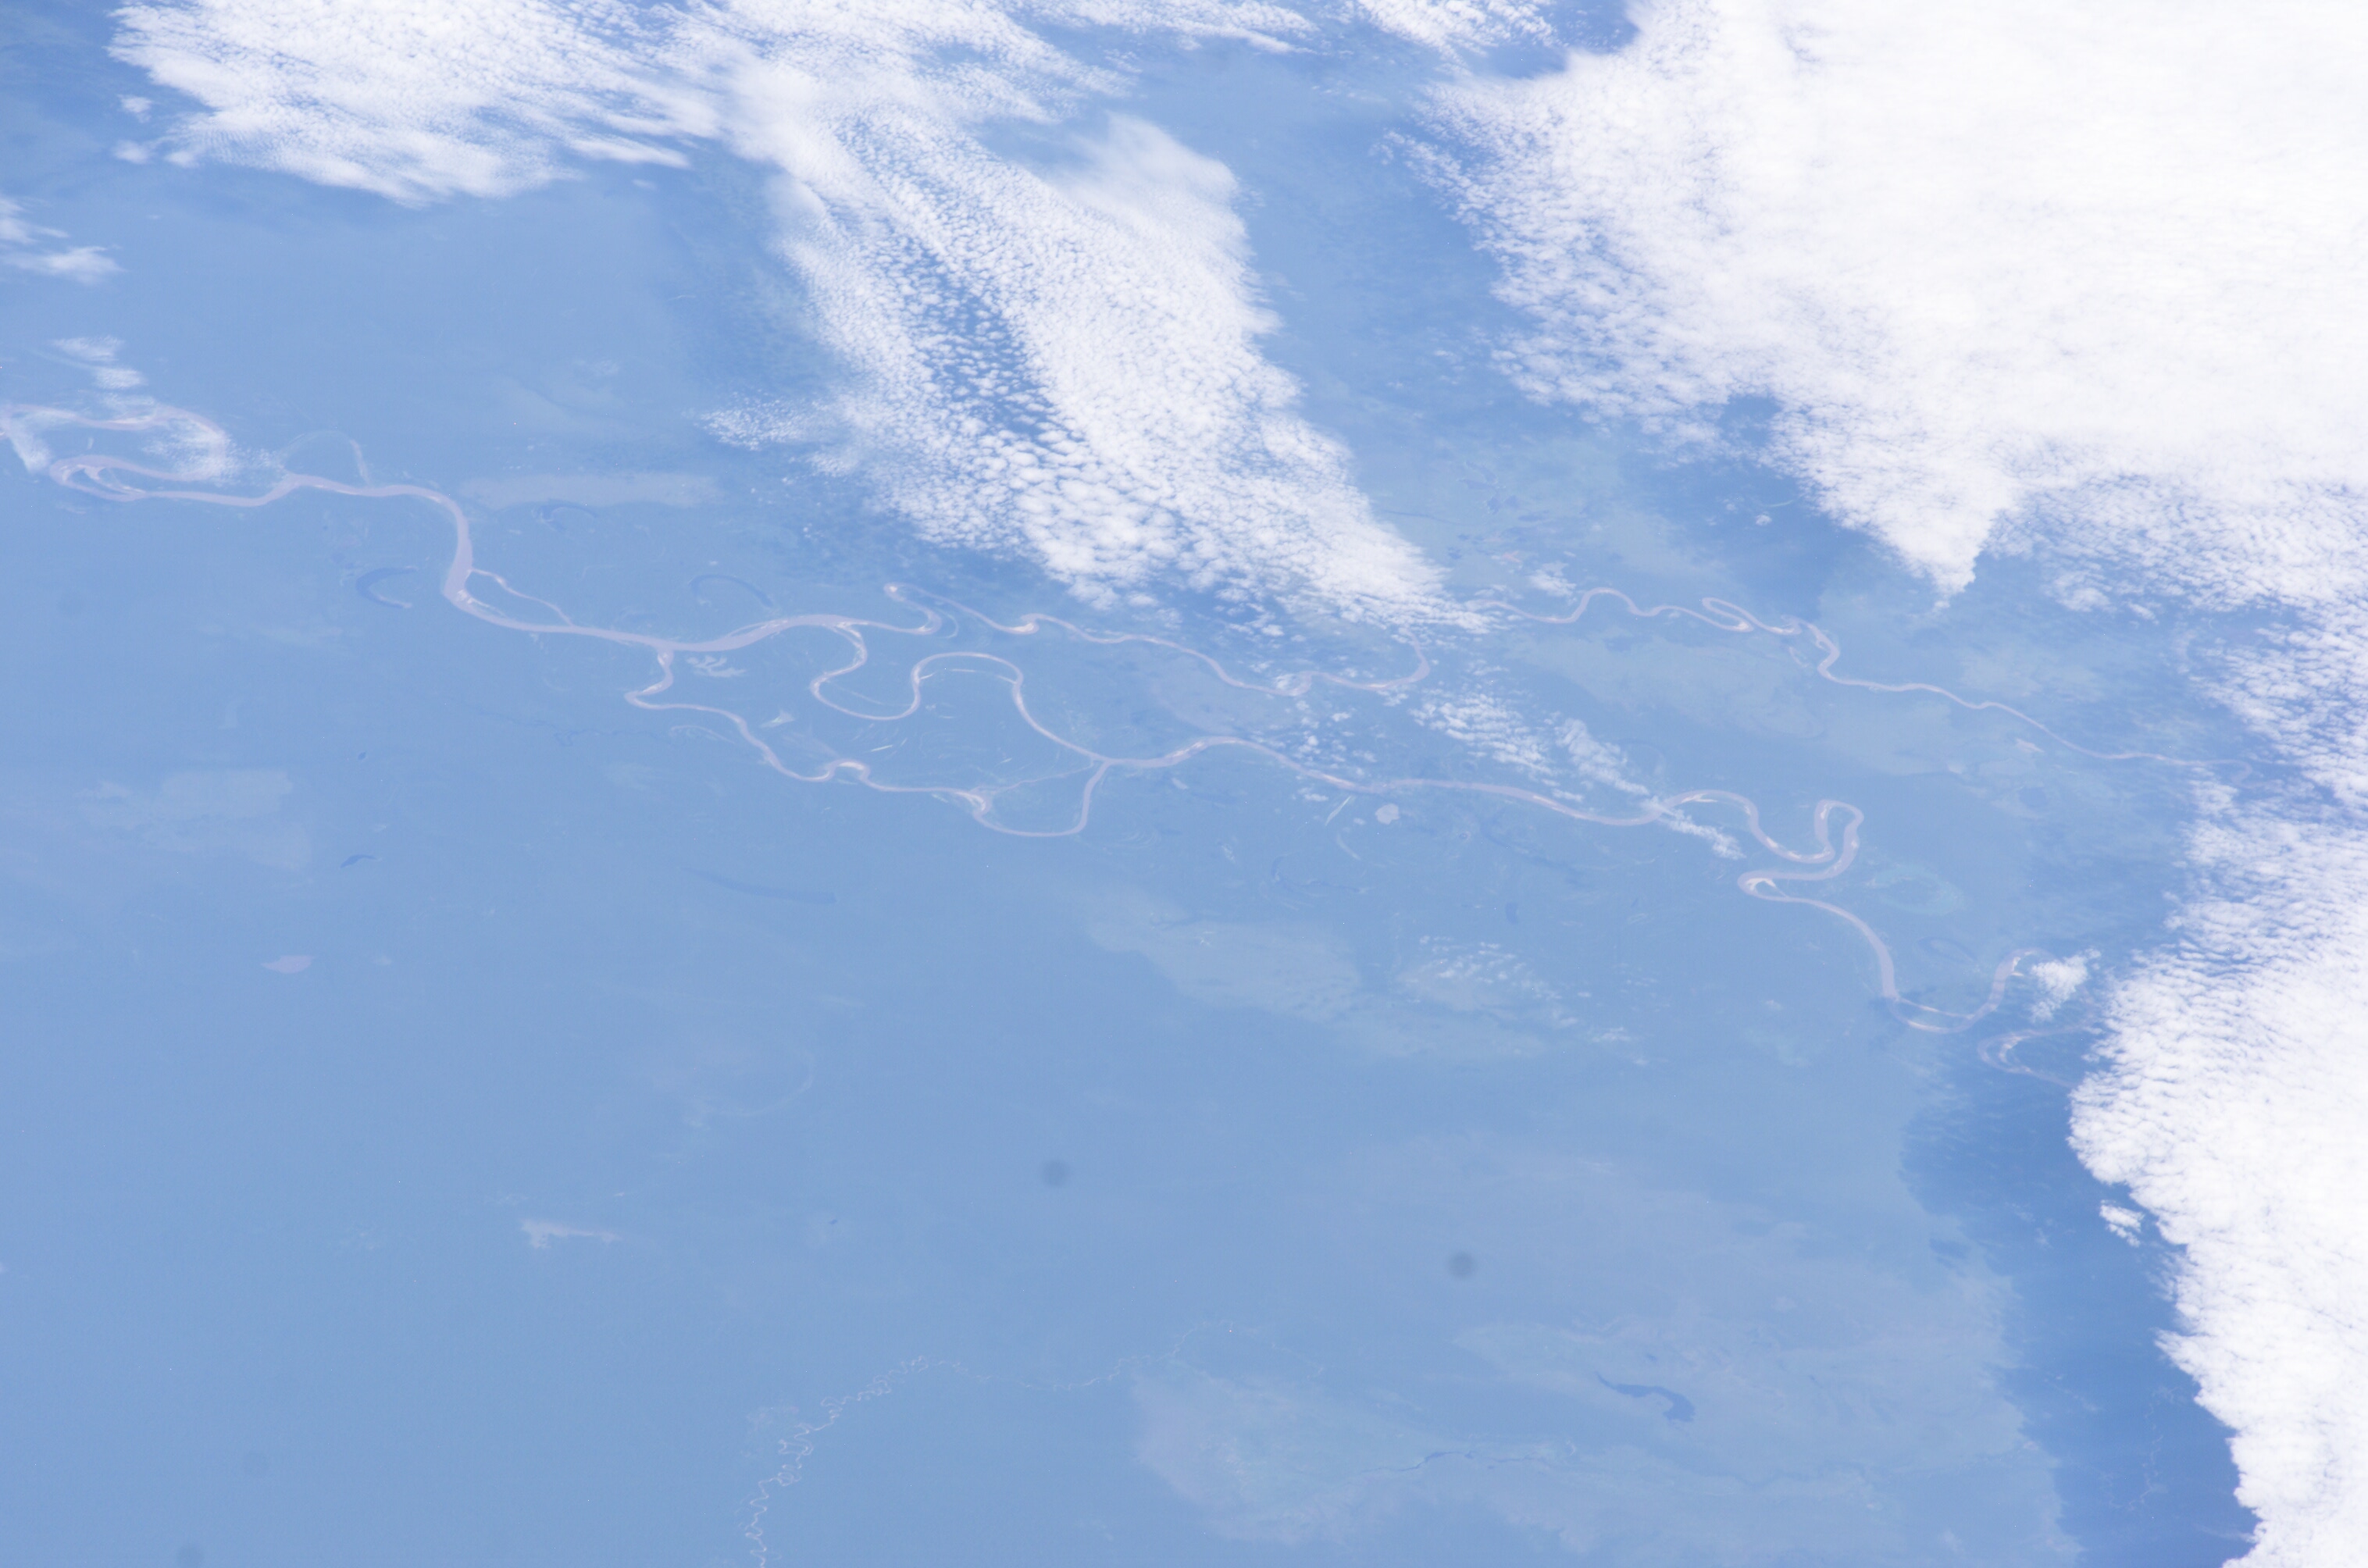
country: PERU
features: UCAYALI R., MEANDERS, MARSH, L.
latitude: -6.0
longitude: -74.5
